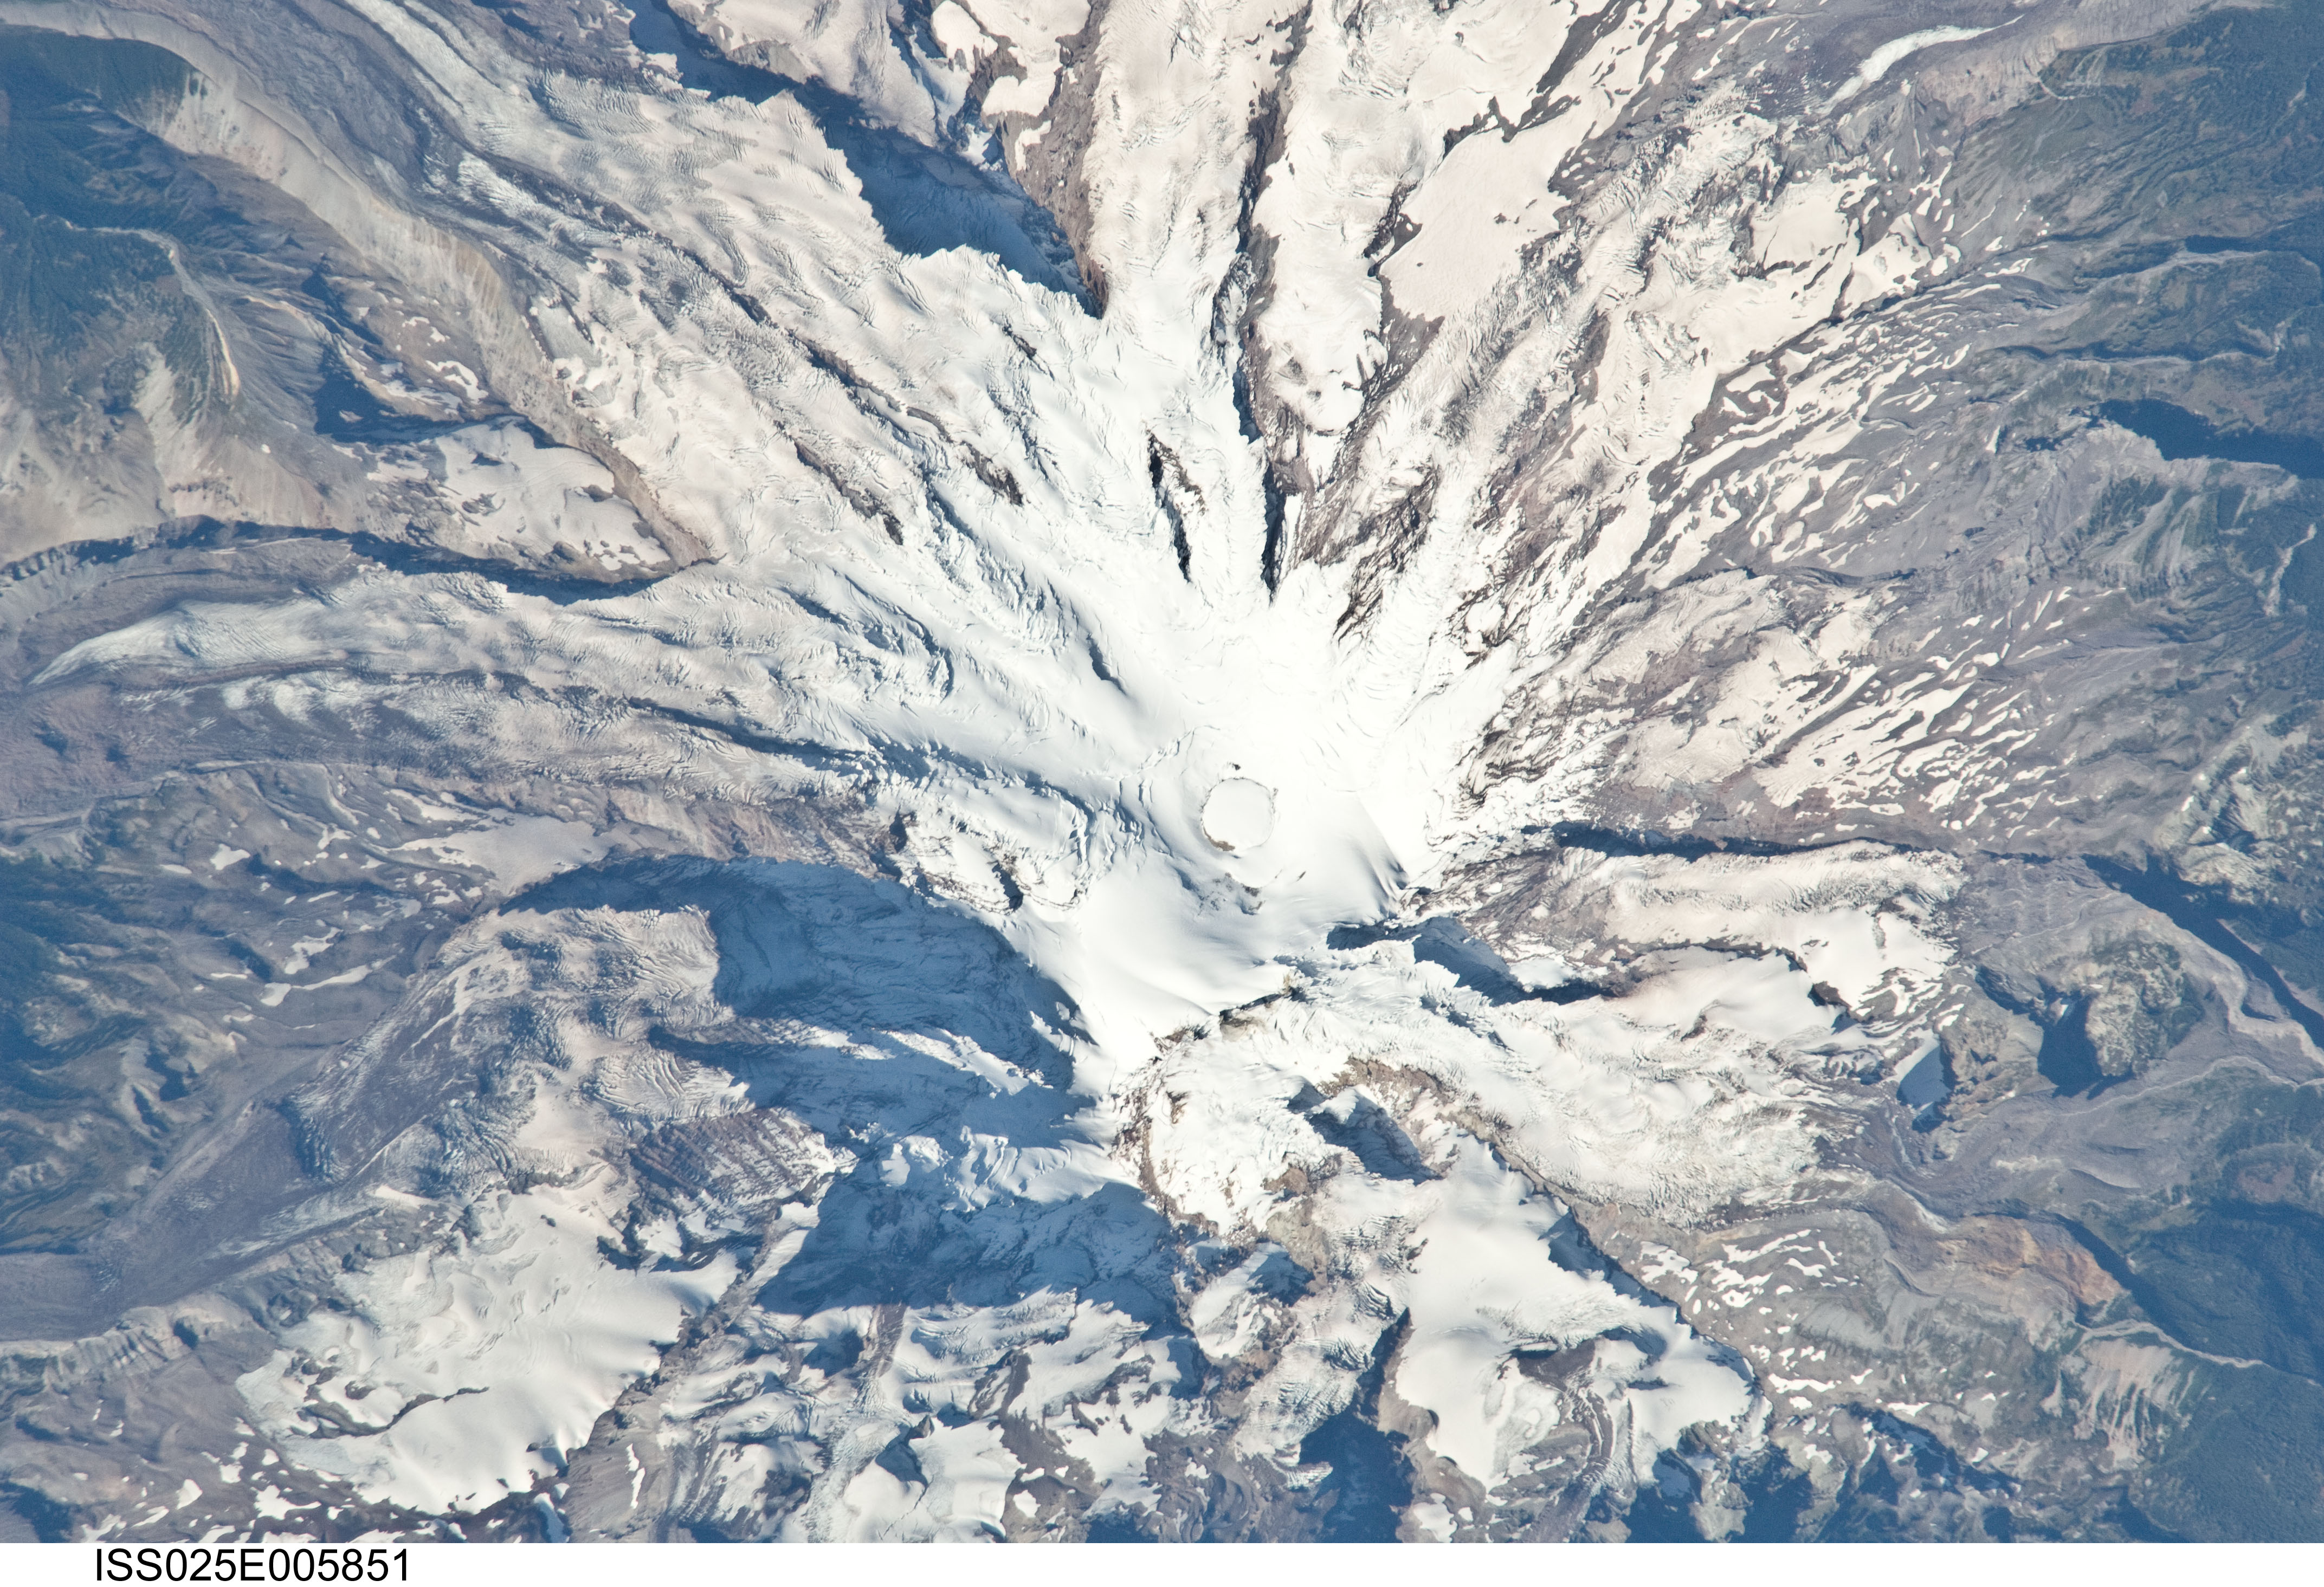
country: USA-WASHINGTON
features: MT. RAINIER, GLACIERS, FOREST
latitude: 46.9
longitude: -121.8
